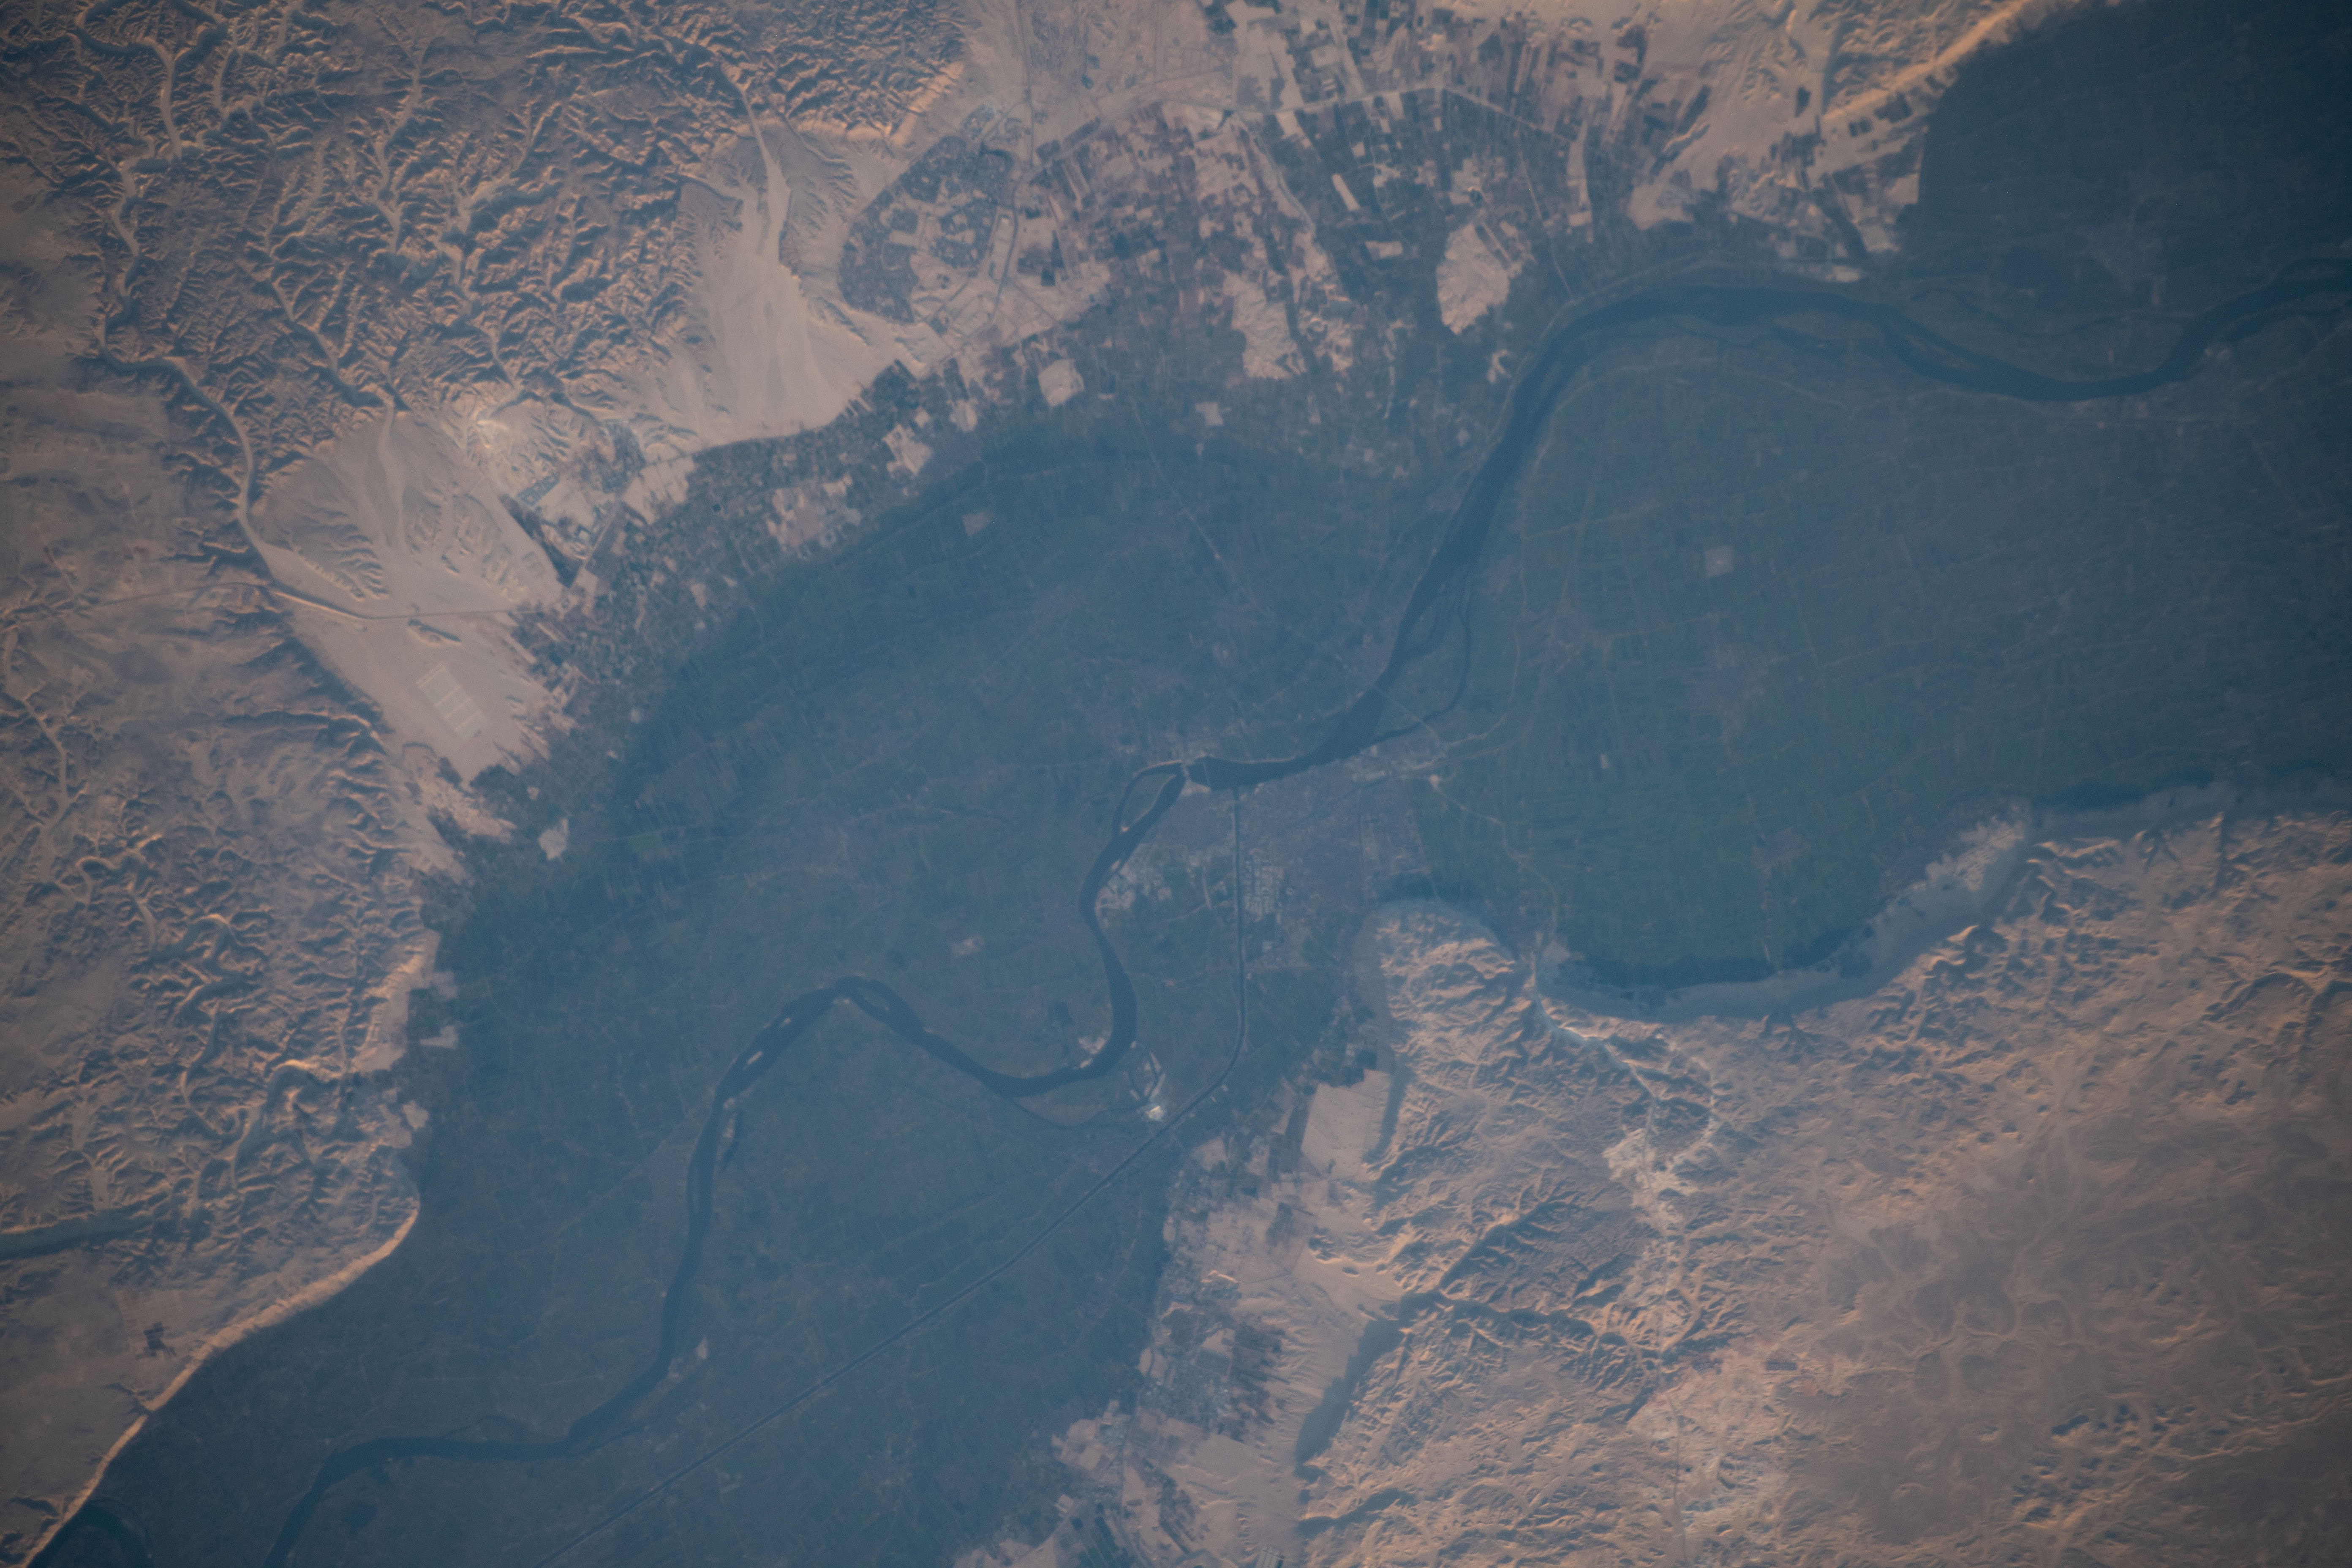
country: EGYPT
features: NILE RIVER, ASYUT
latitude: 27.2
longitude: 31.2
